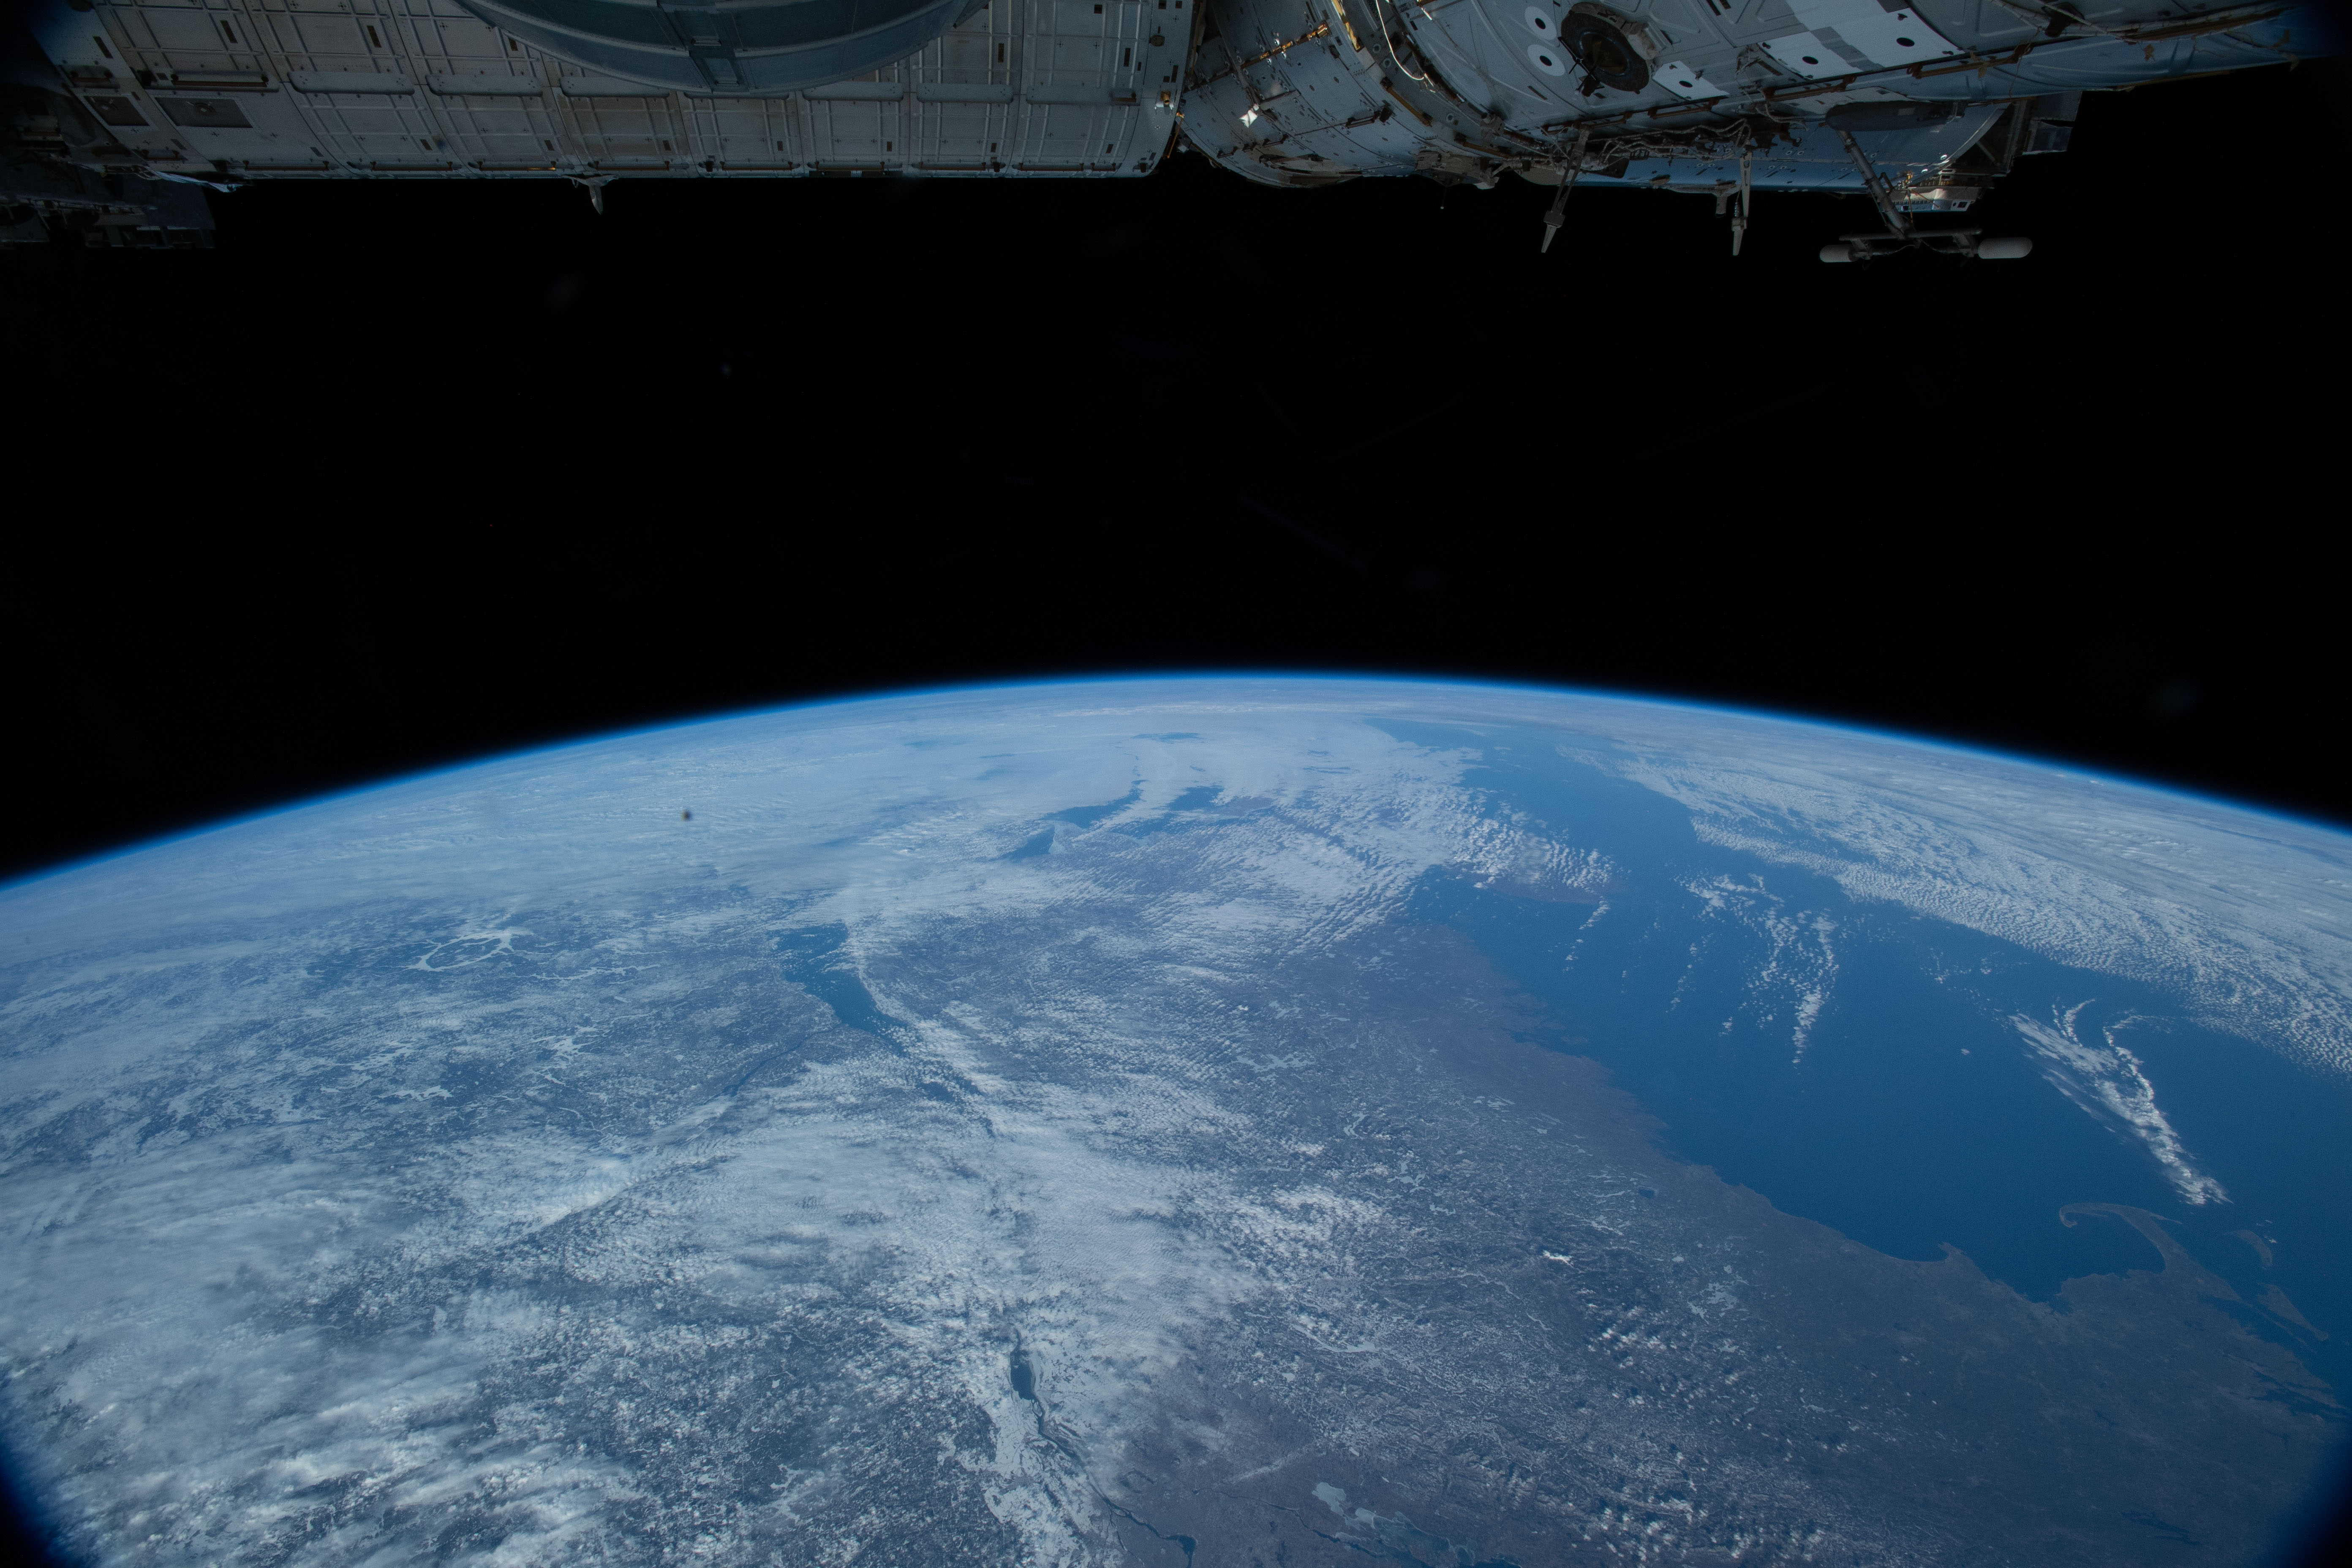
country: CANADA-Q
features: MONTREAL, BAY OF FUNDY, ISS, LIMB
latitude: 45.5
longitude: -71.5
